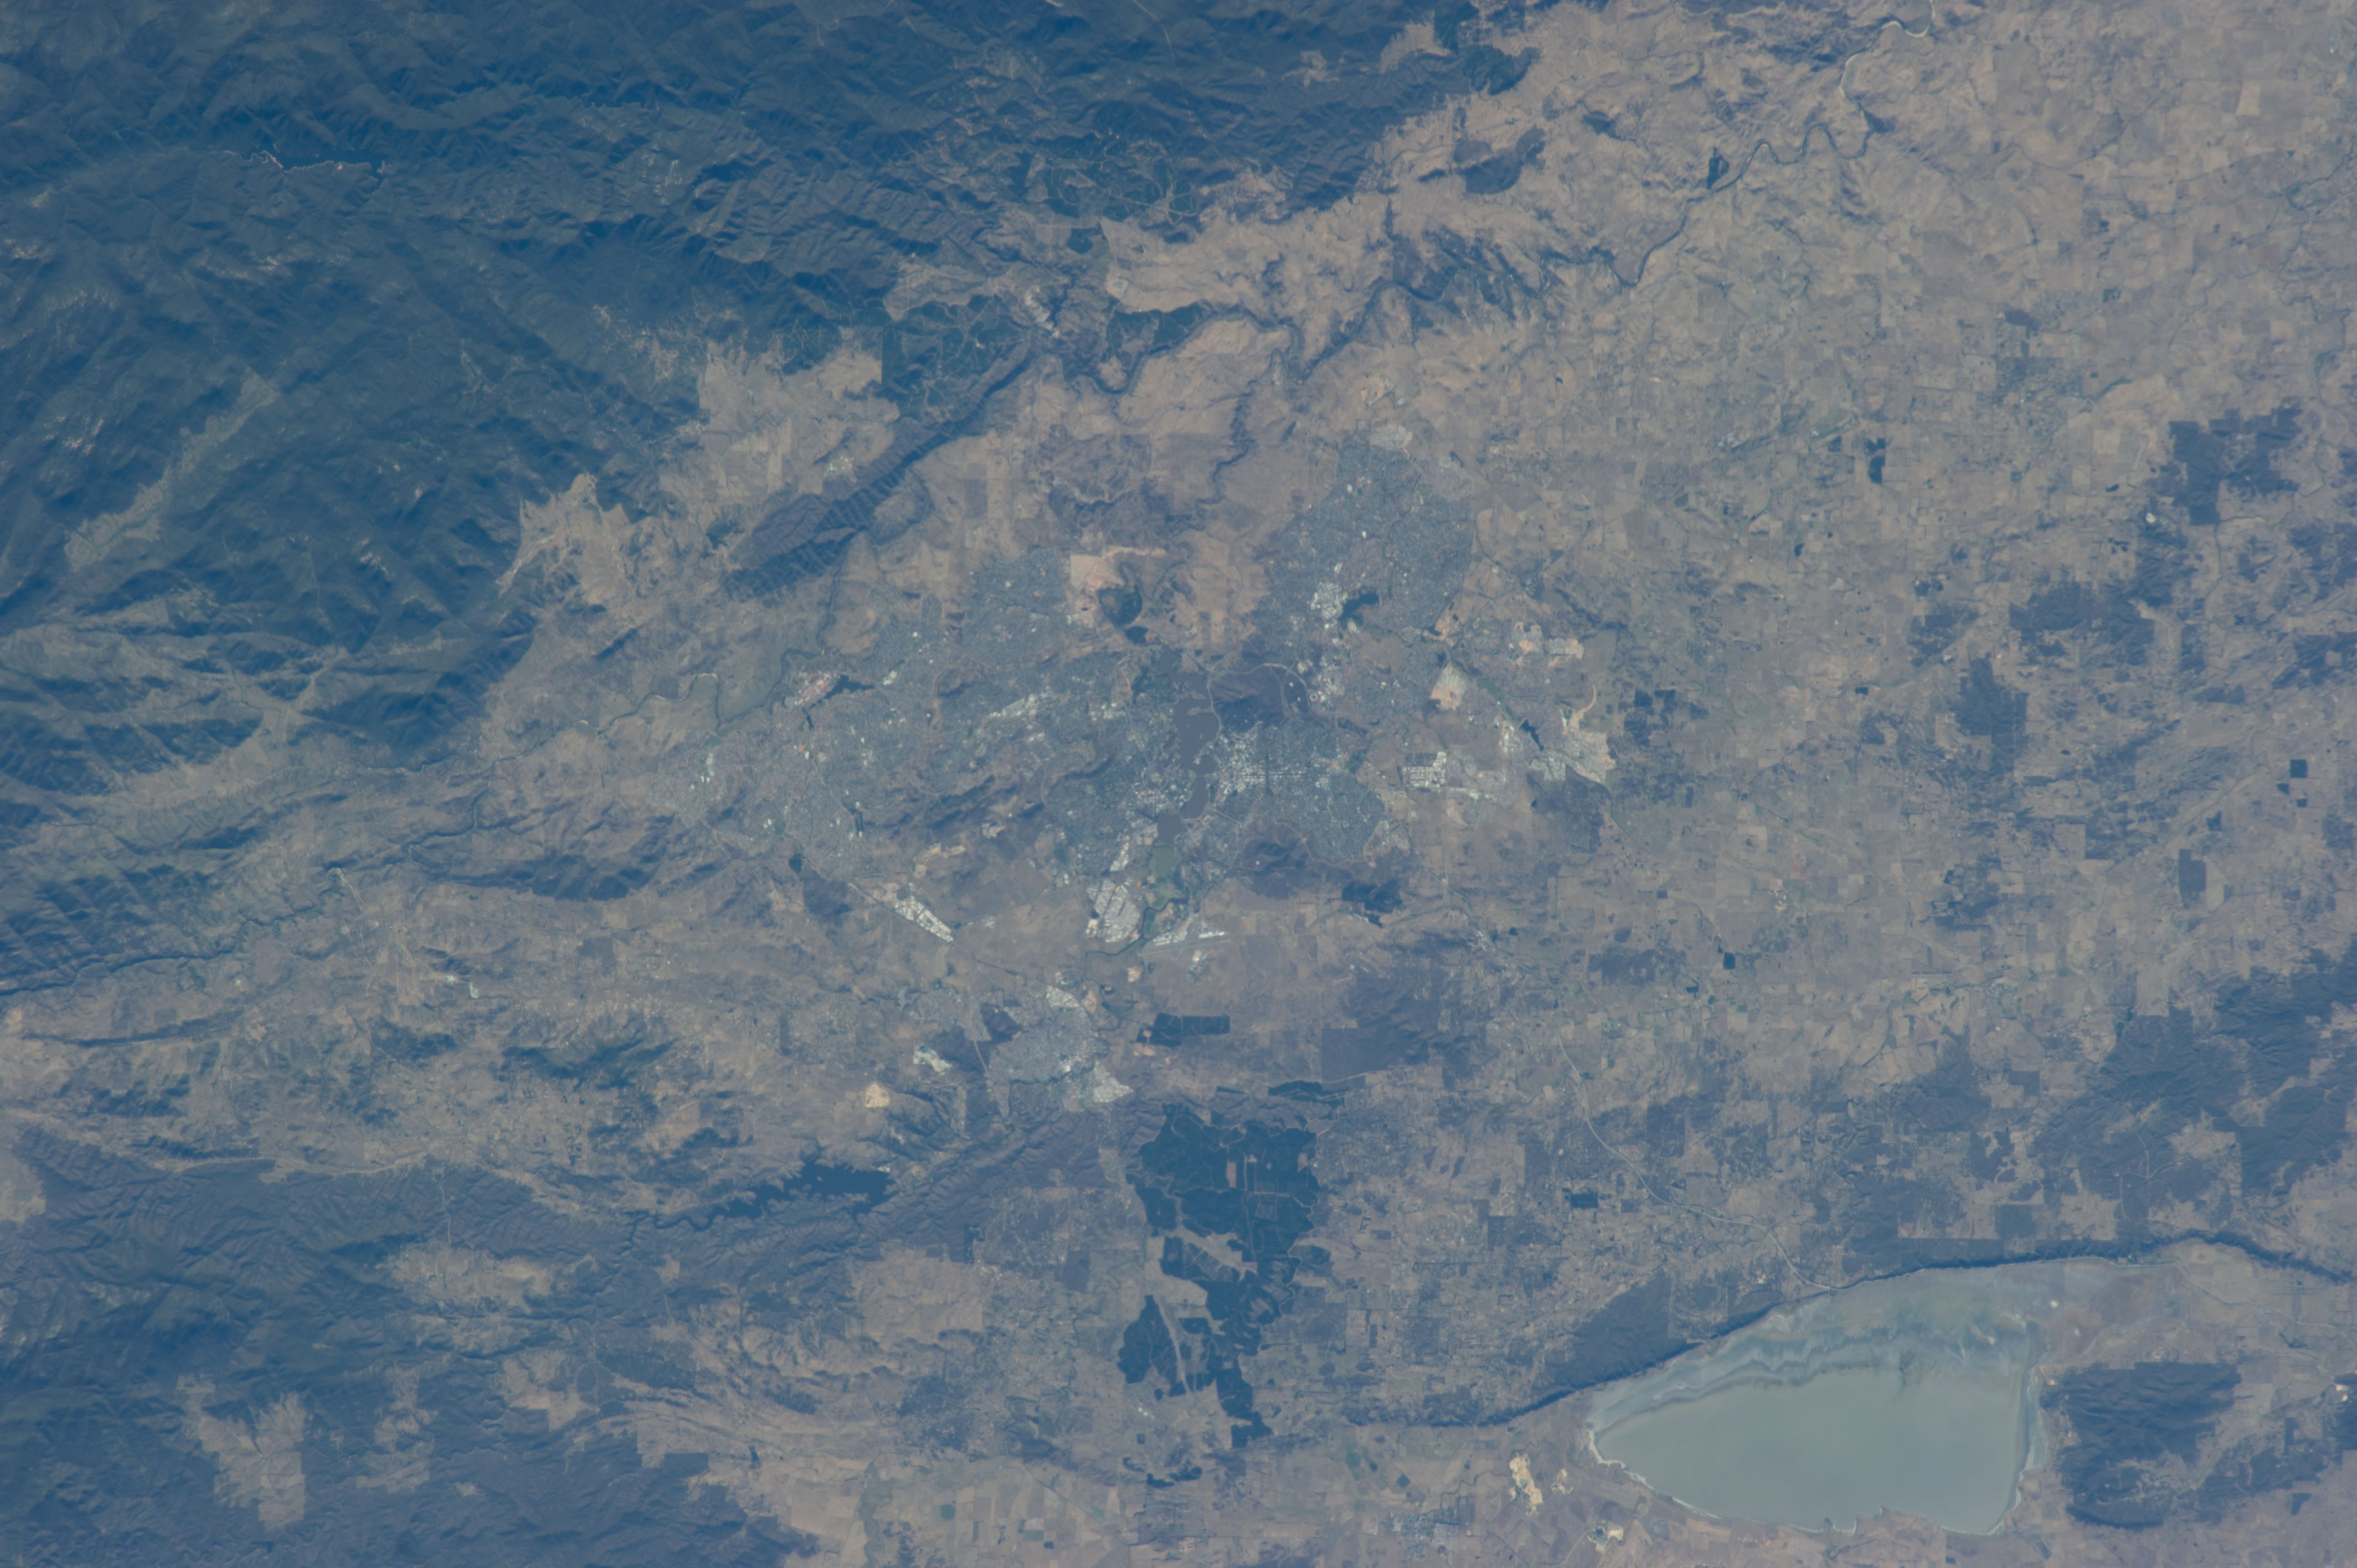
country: AUSTRALIA-ACT
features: CANBERRA, AUSTRALIAN ALPS MTS.
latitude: -35.3
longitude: 149.3
